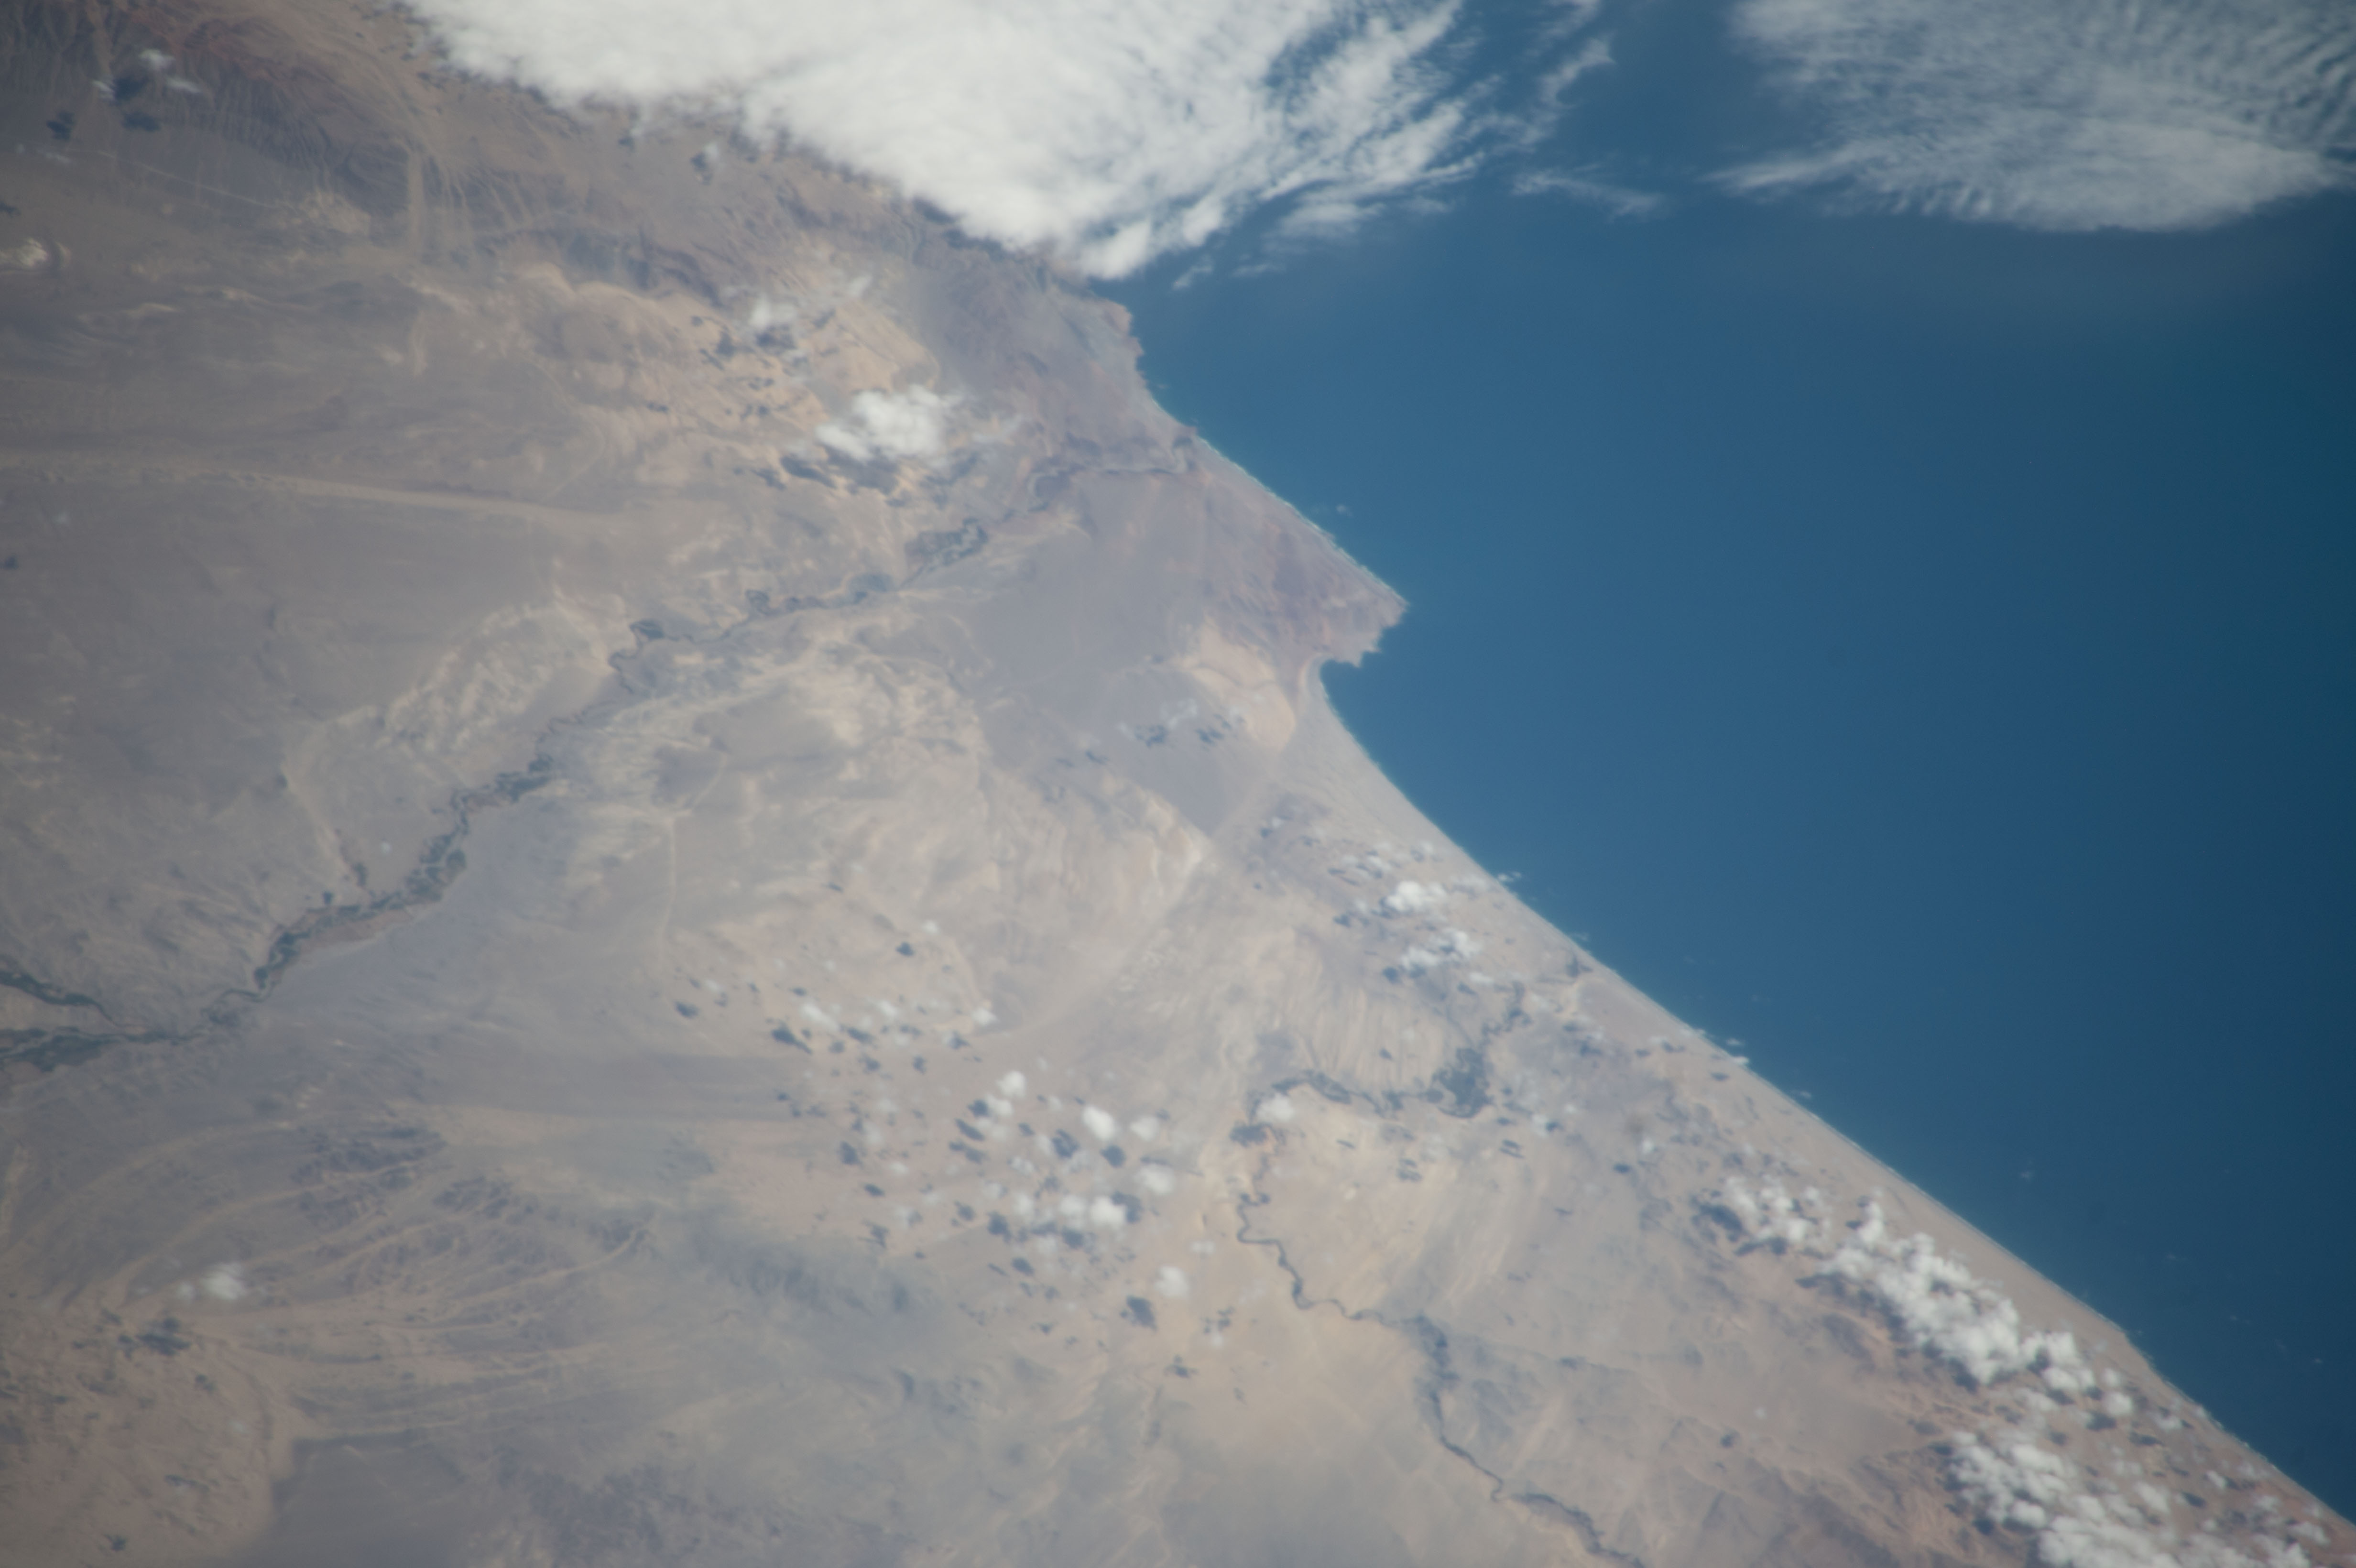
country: PERU
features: RIO GRANDE,SAN FERNANDO RESERVED ZONE,PERU,ICA RIVER,PUERTO CABALLAS
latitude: -14.9
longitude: -75.5
